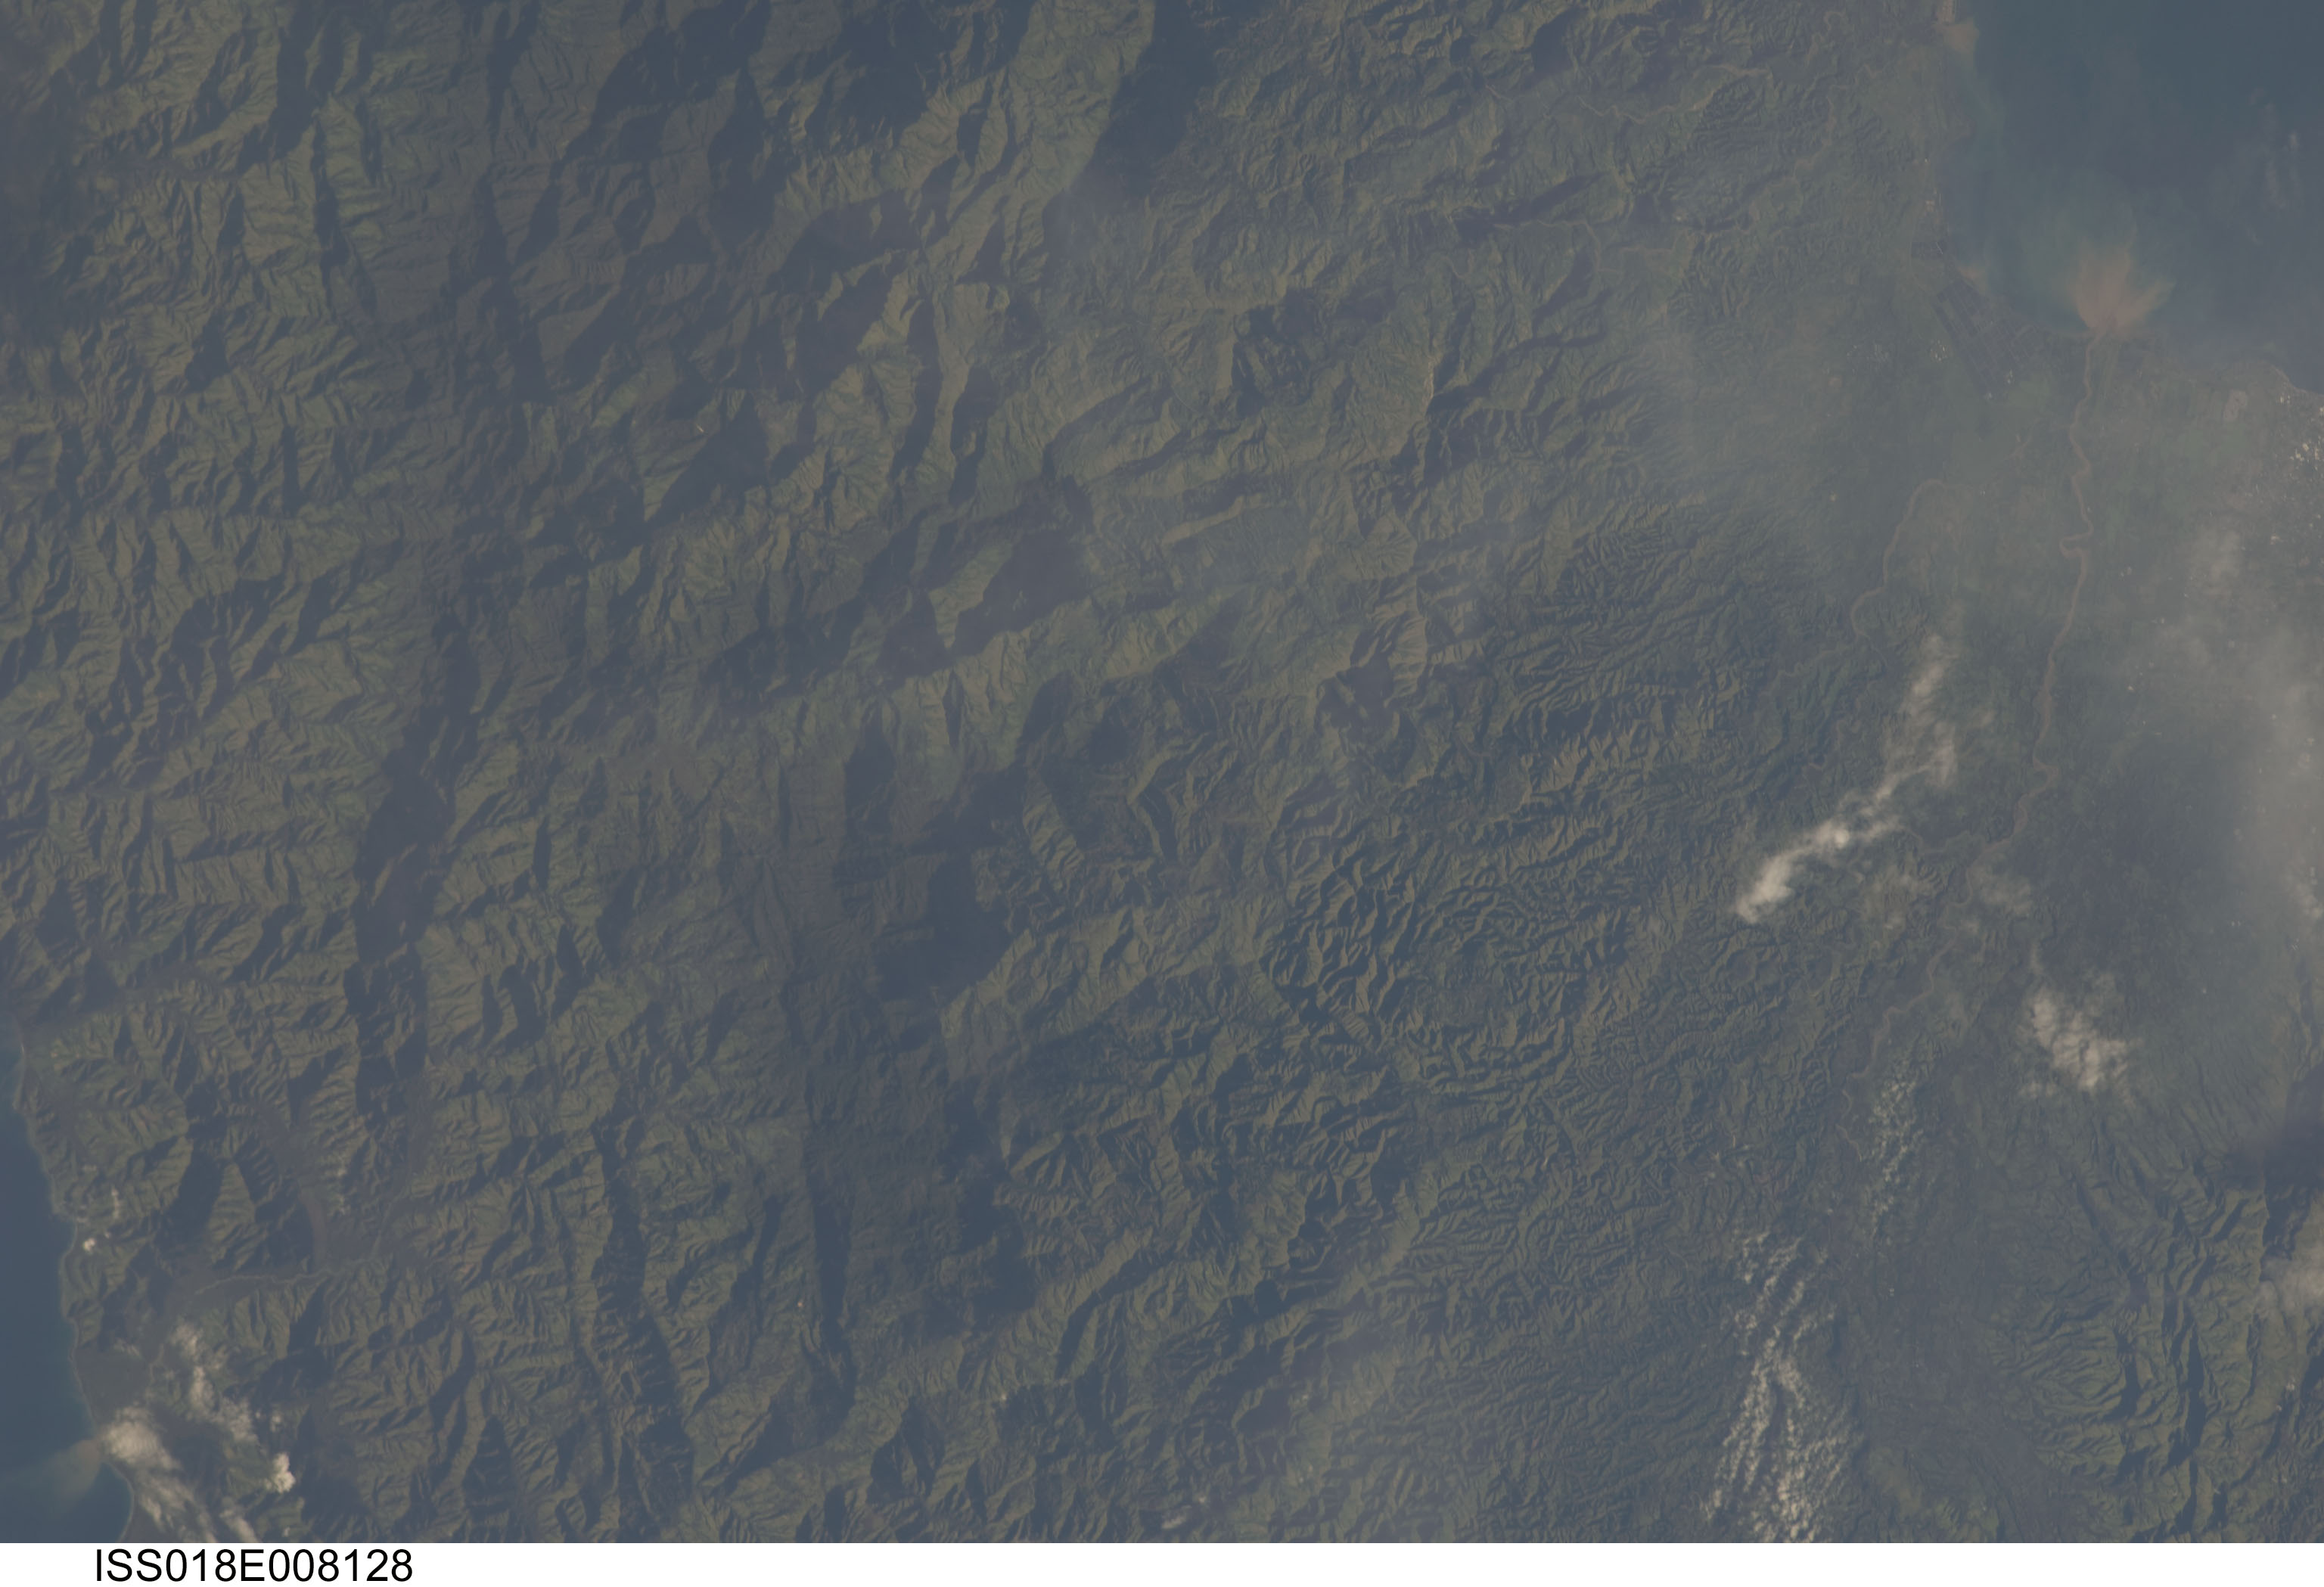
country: PHILIPPINES
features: BUAYAN R. OUTLET, SEDIMENT, MOUNTAINS
